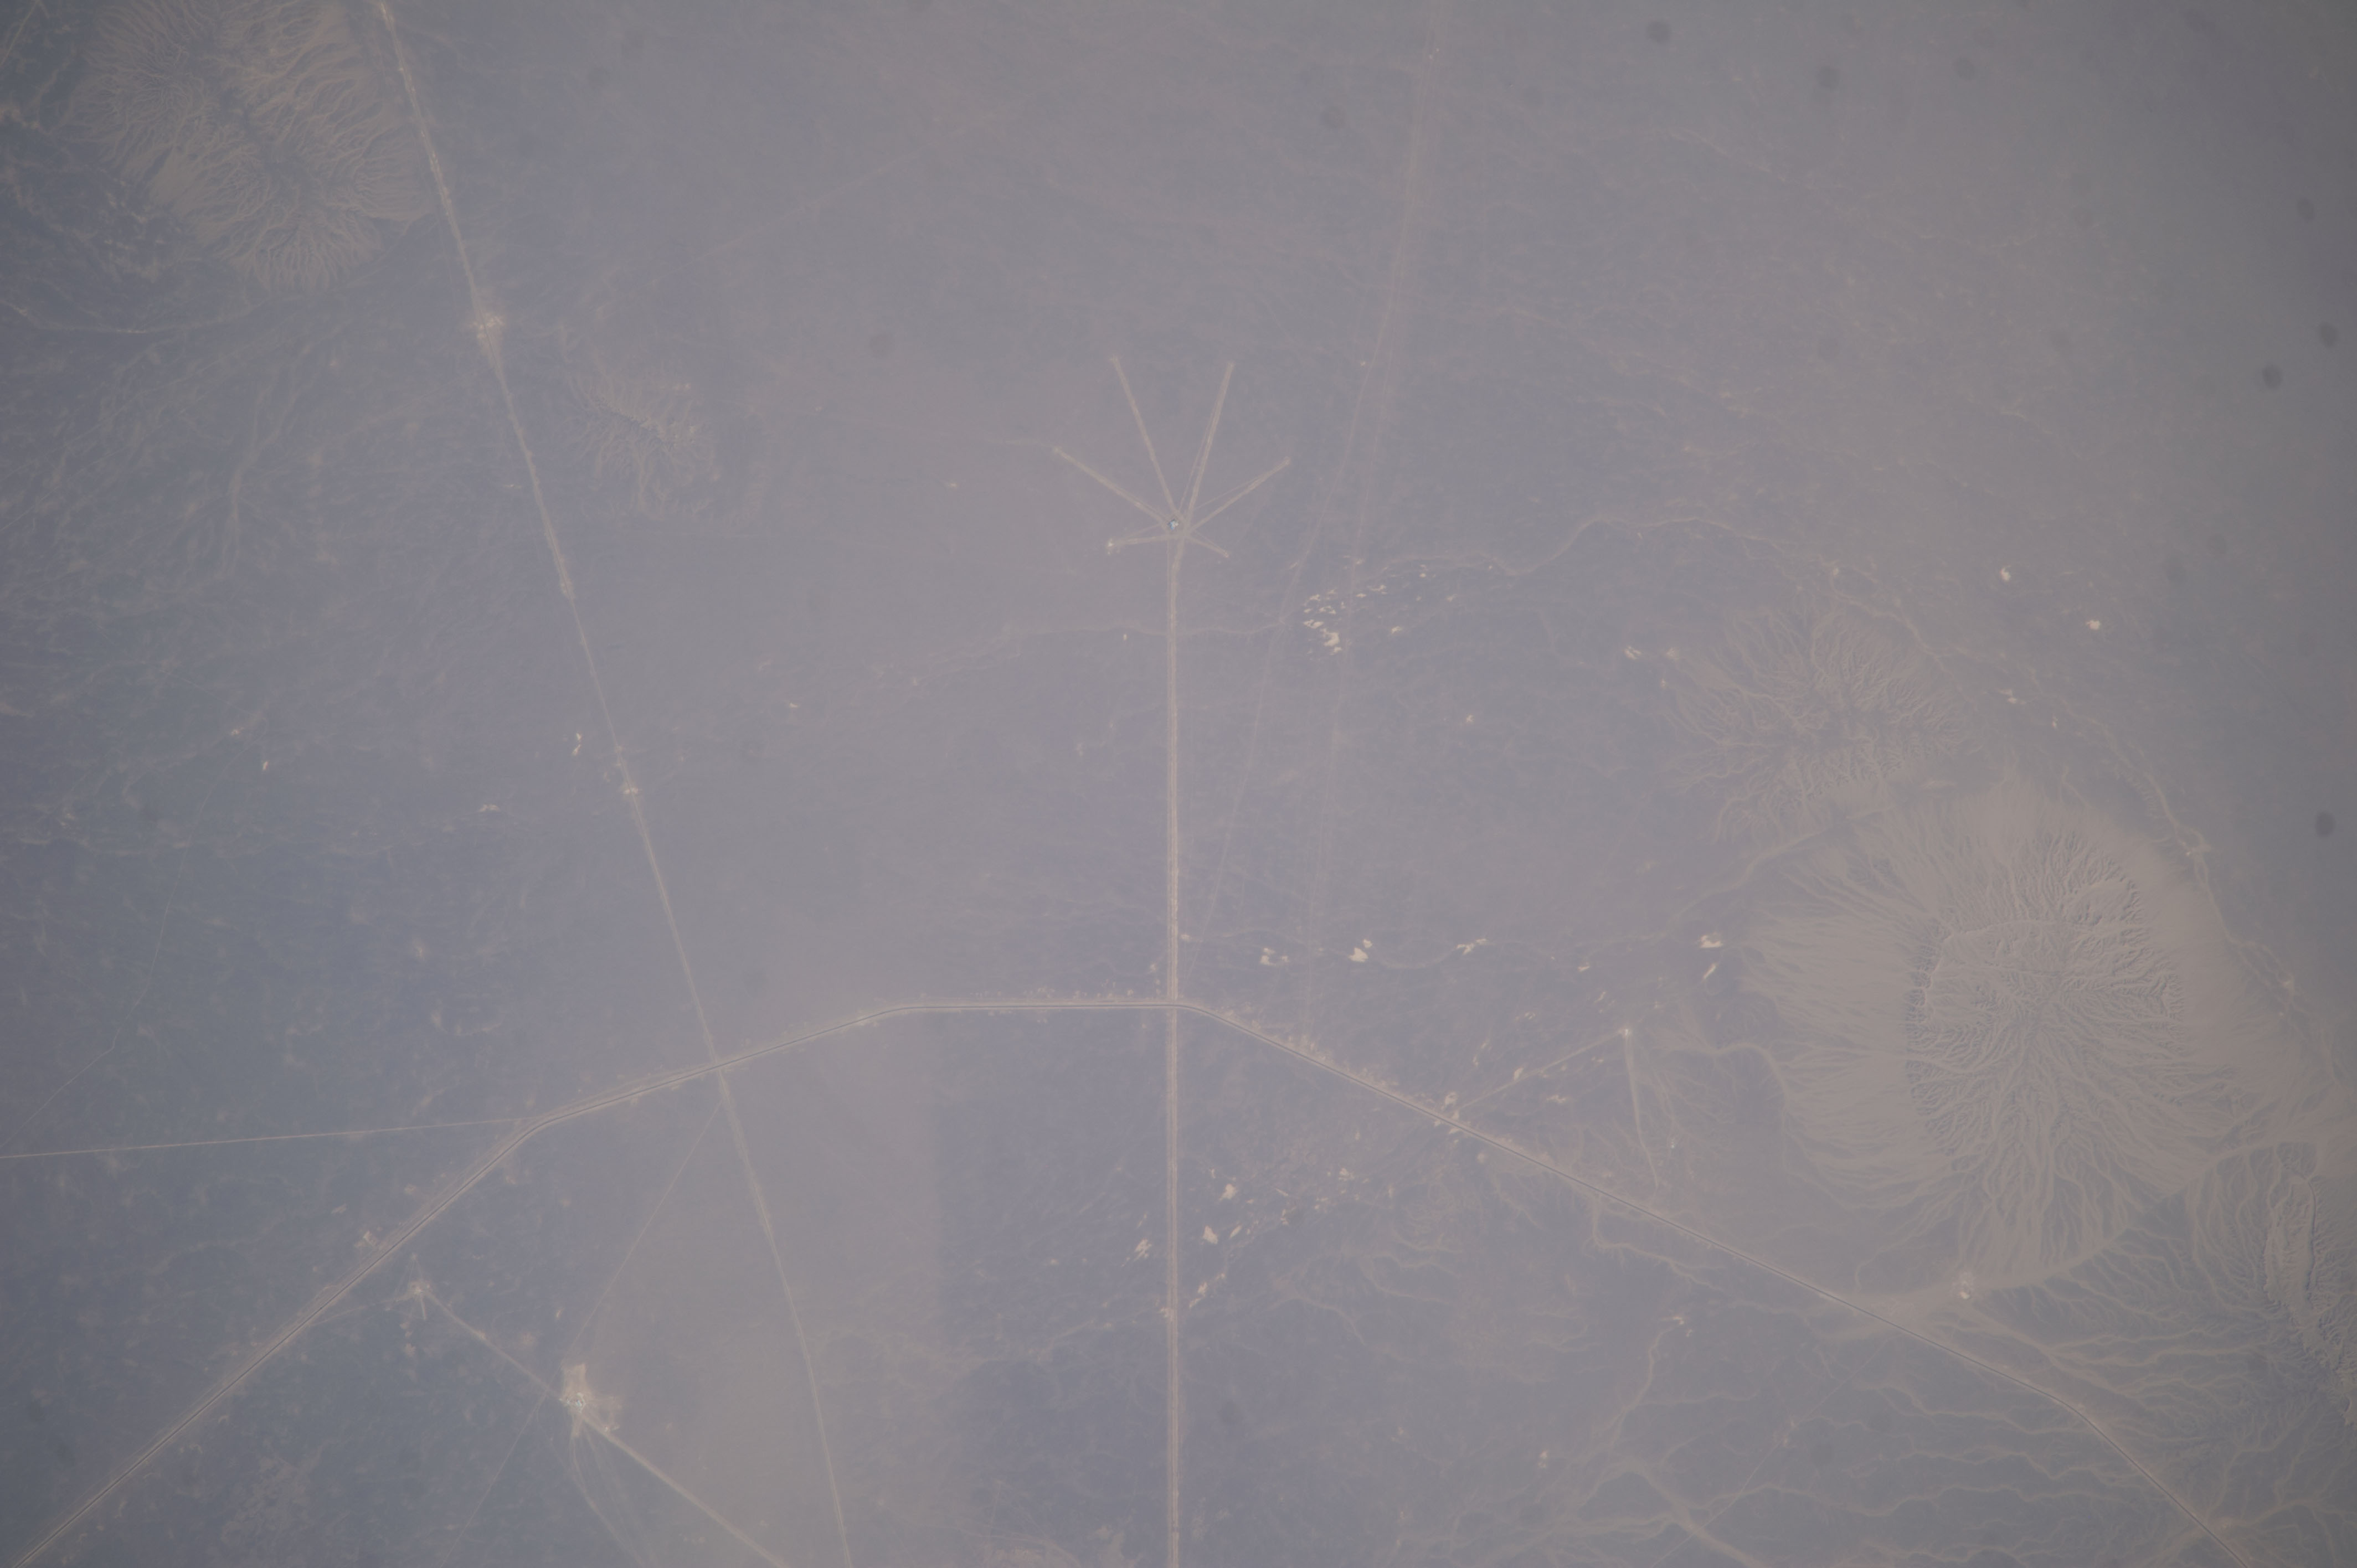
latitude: 40.9
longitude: 100.3
